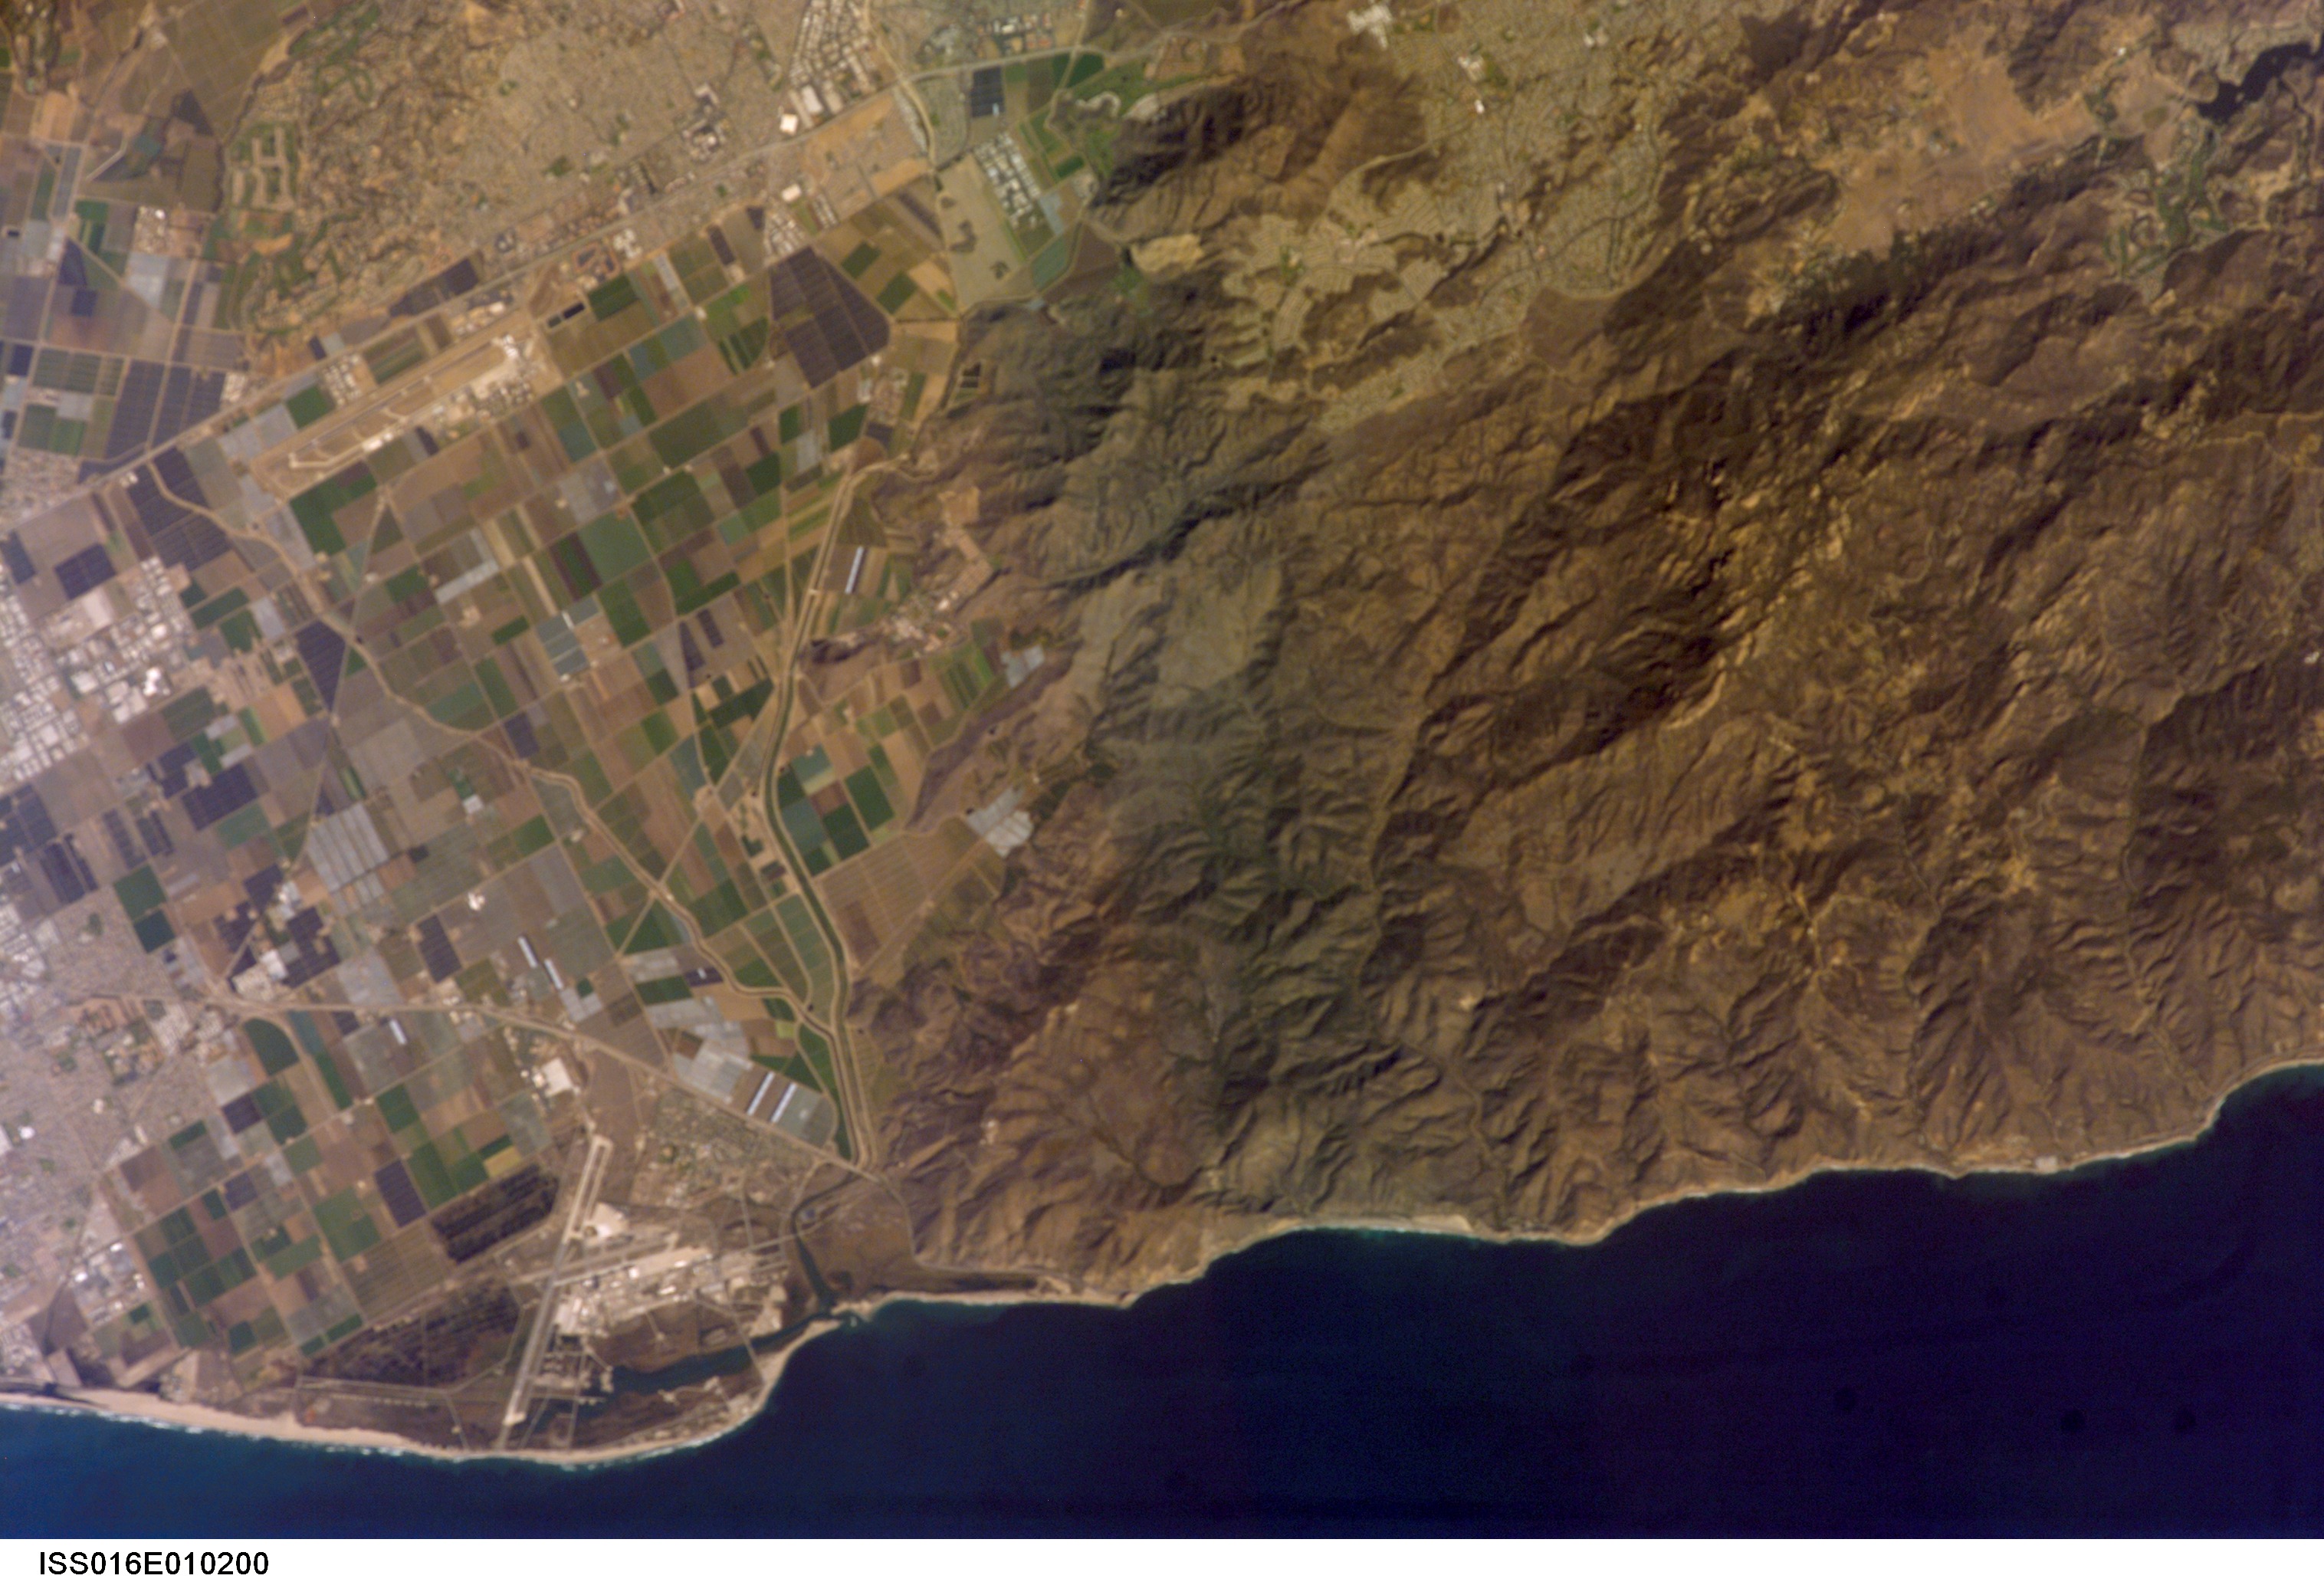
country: USA-CALIFORNIA
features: CAMARILLO AIRPORT,NAVAL BASE VENTURA AIRPORT,CASA CONEJO,MUGU LAGOON
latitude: 34.1
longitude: -119.0
